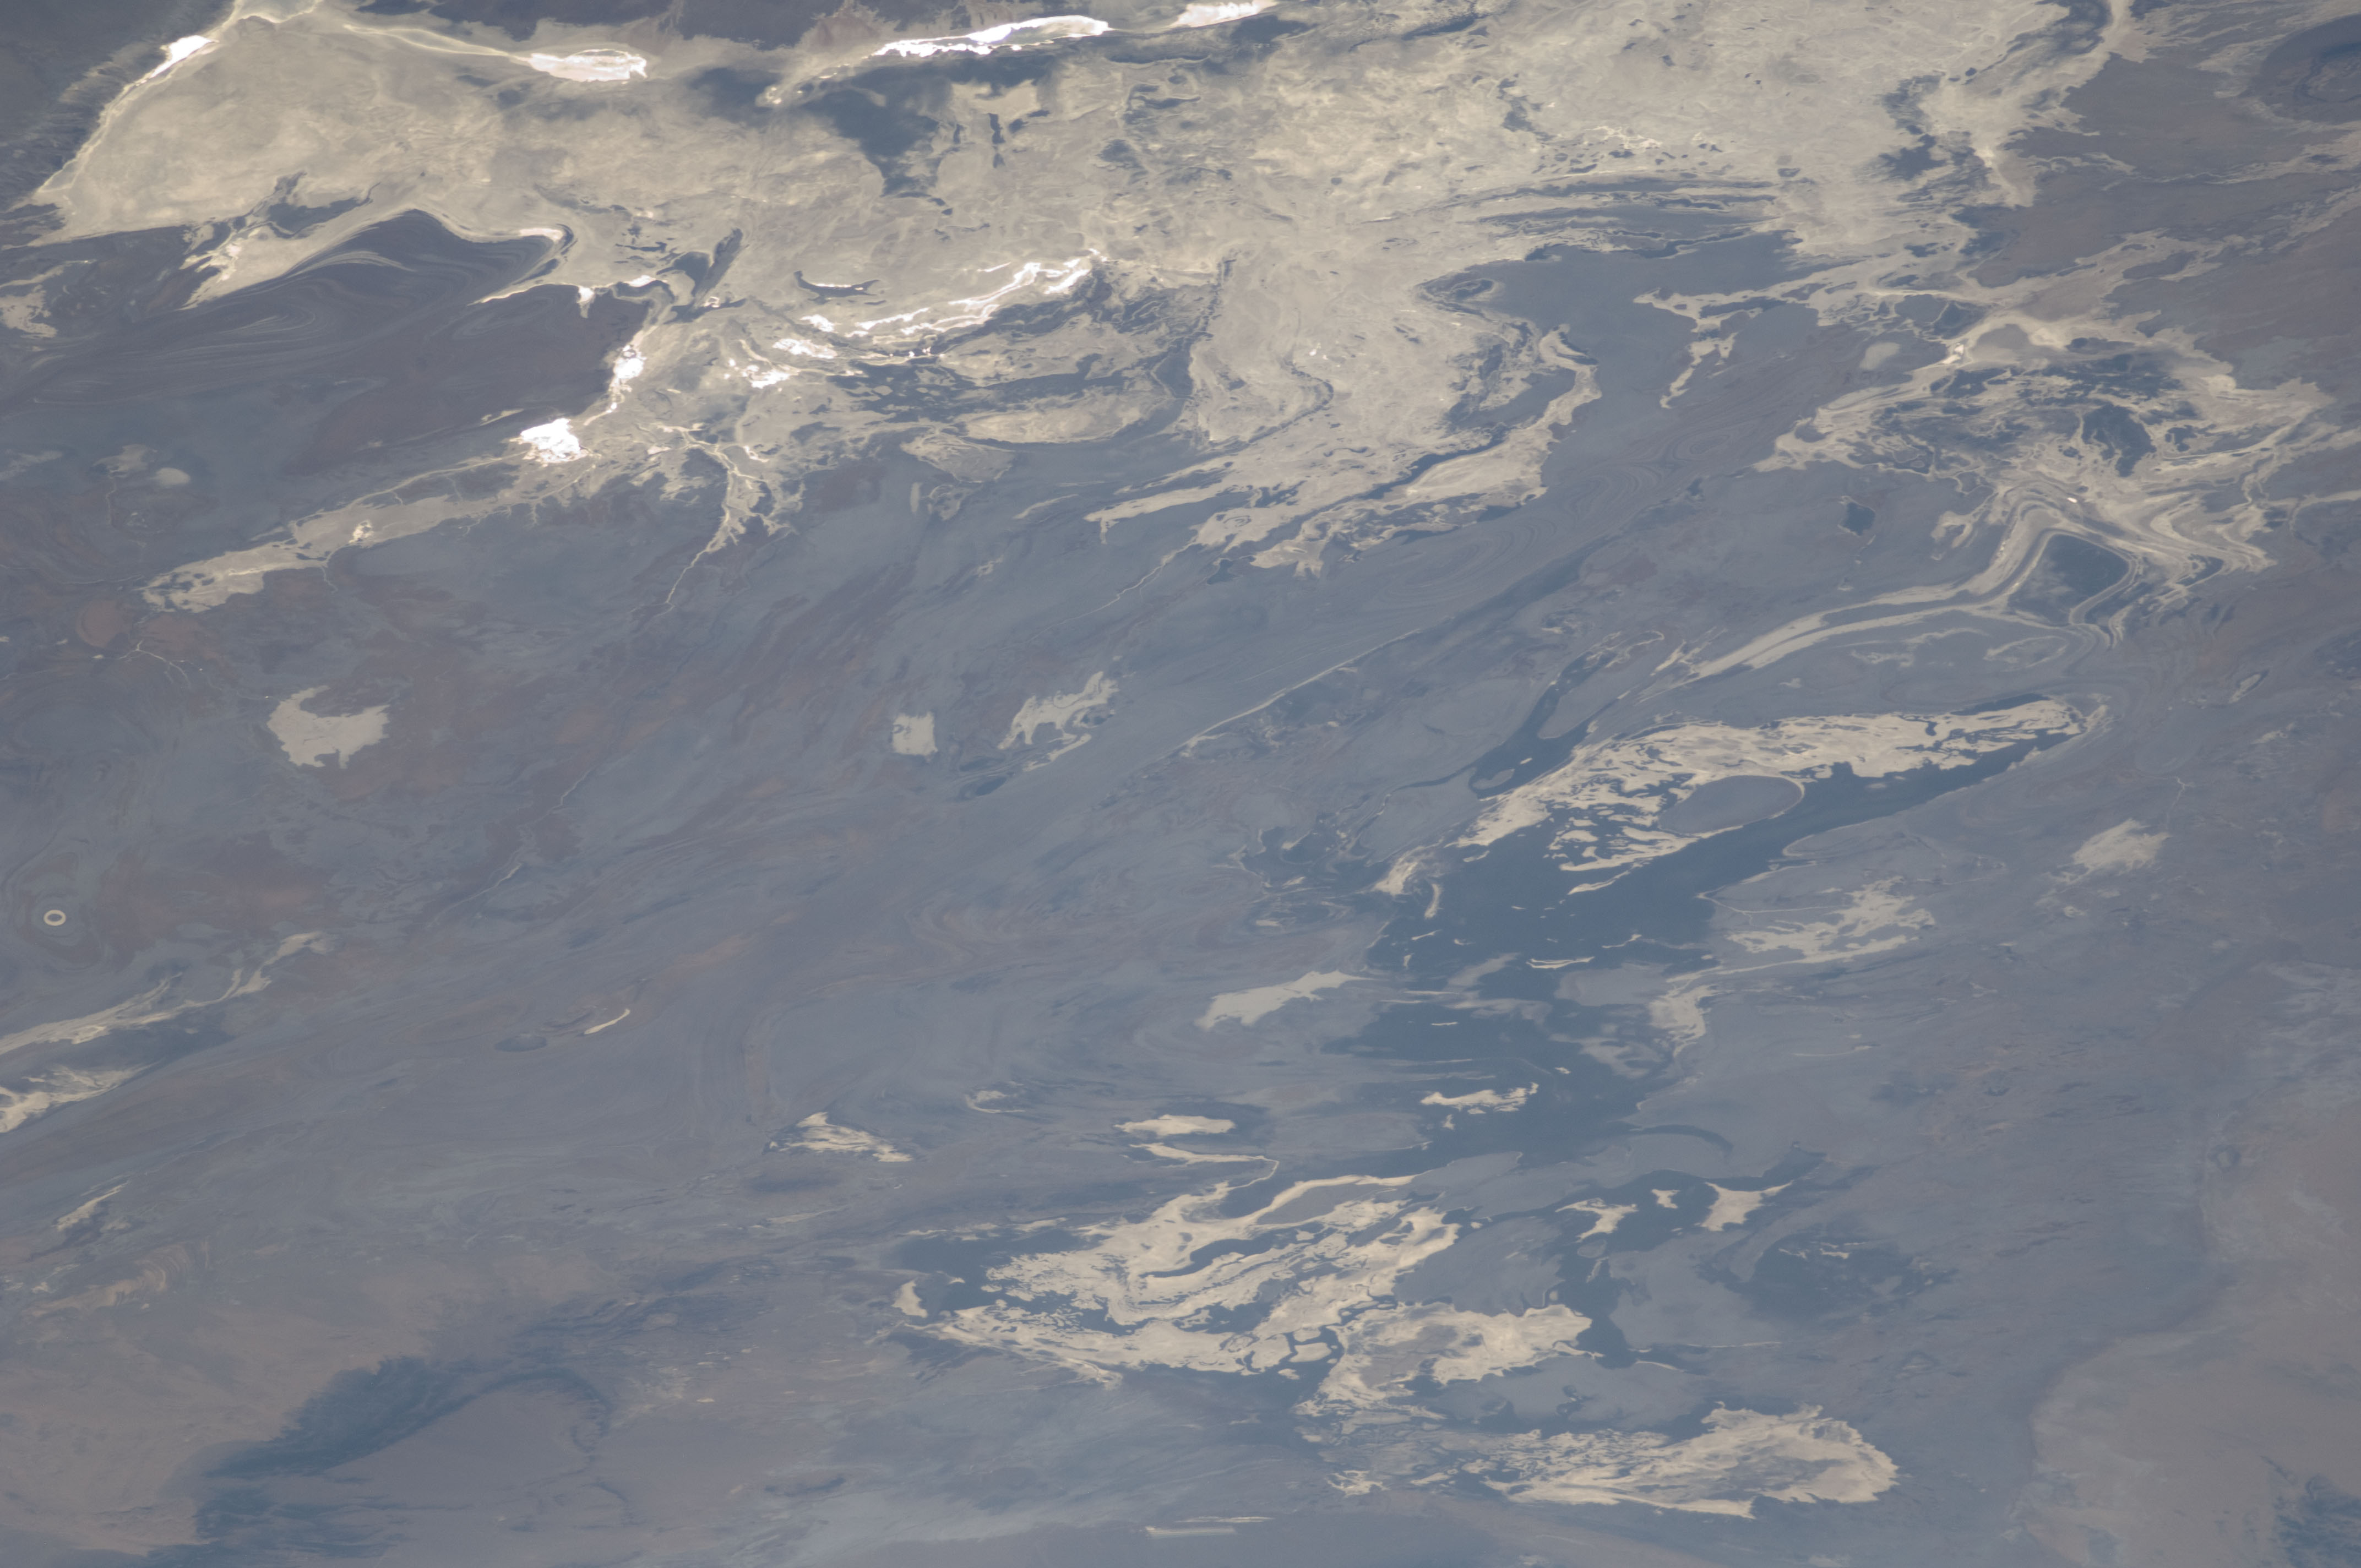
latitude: 34.5
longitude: 55.7
